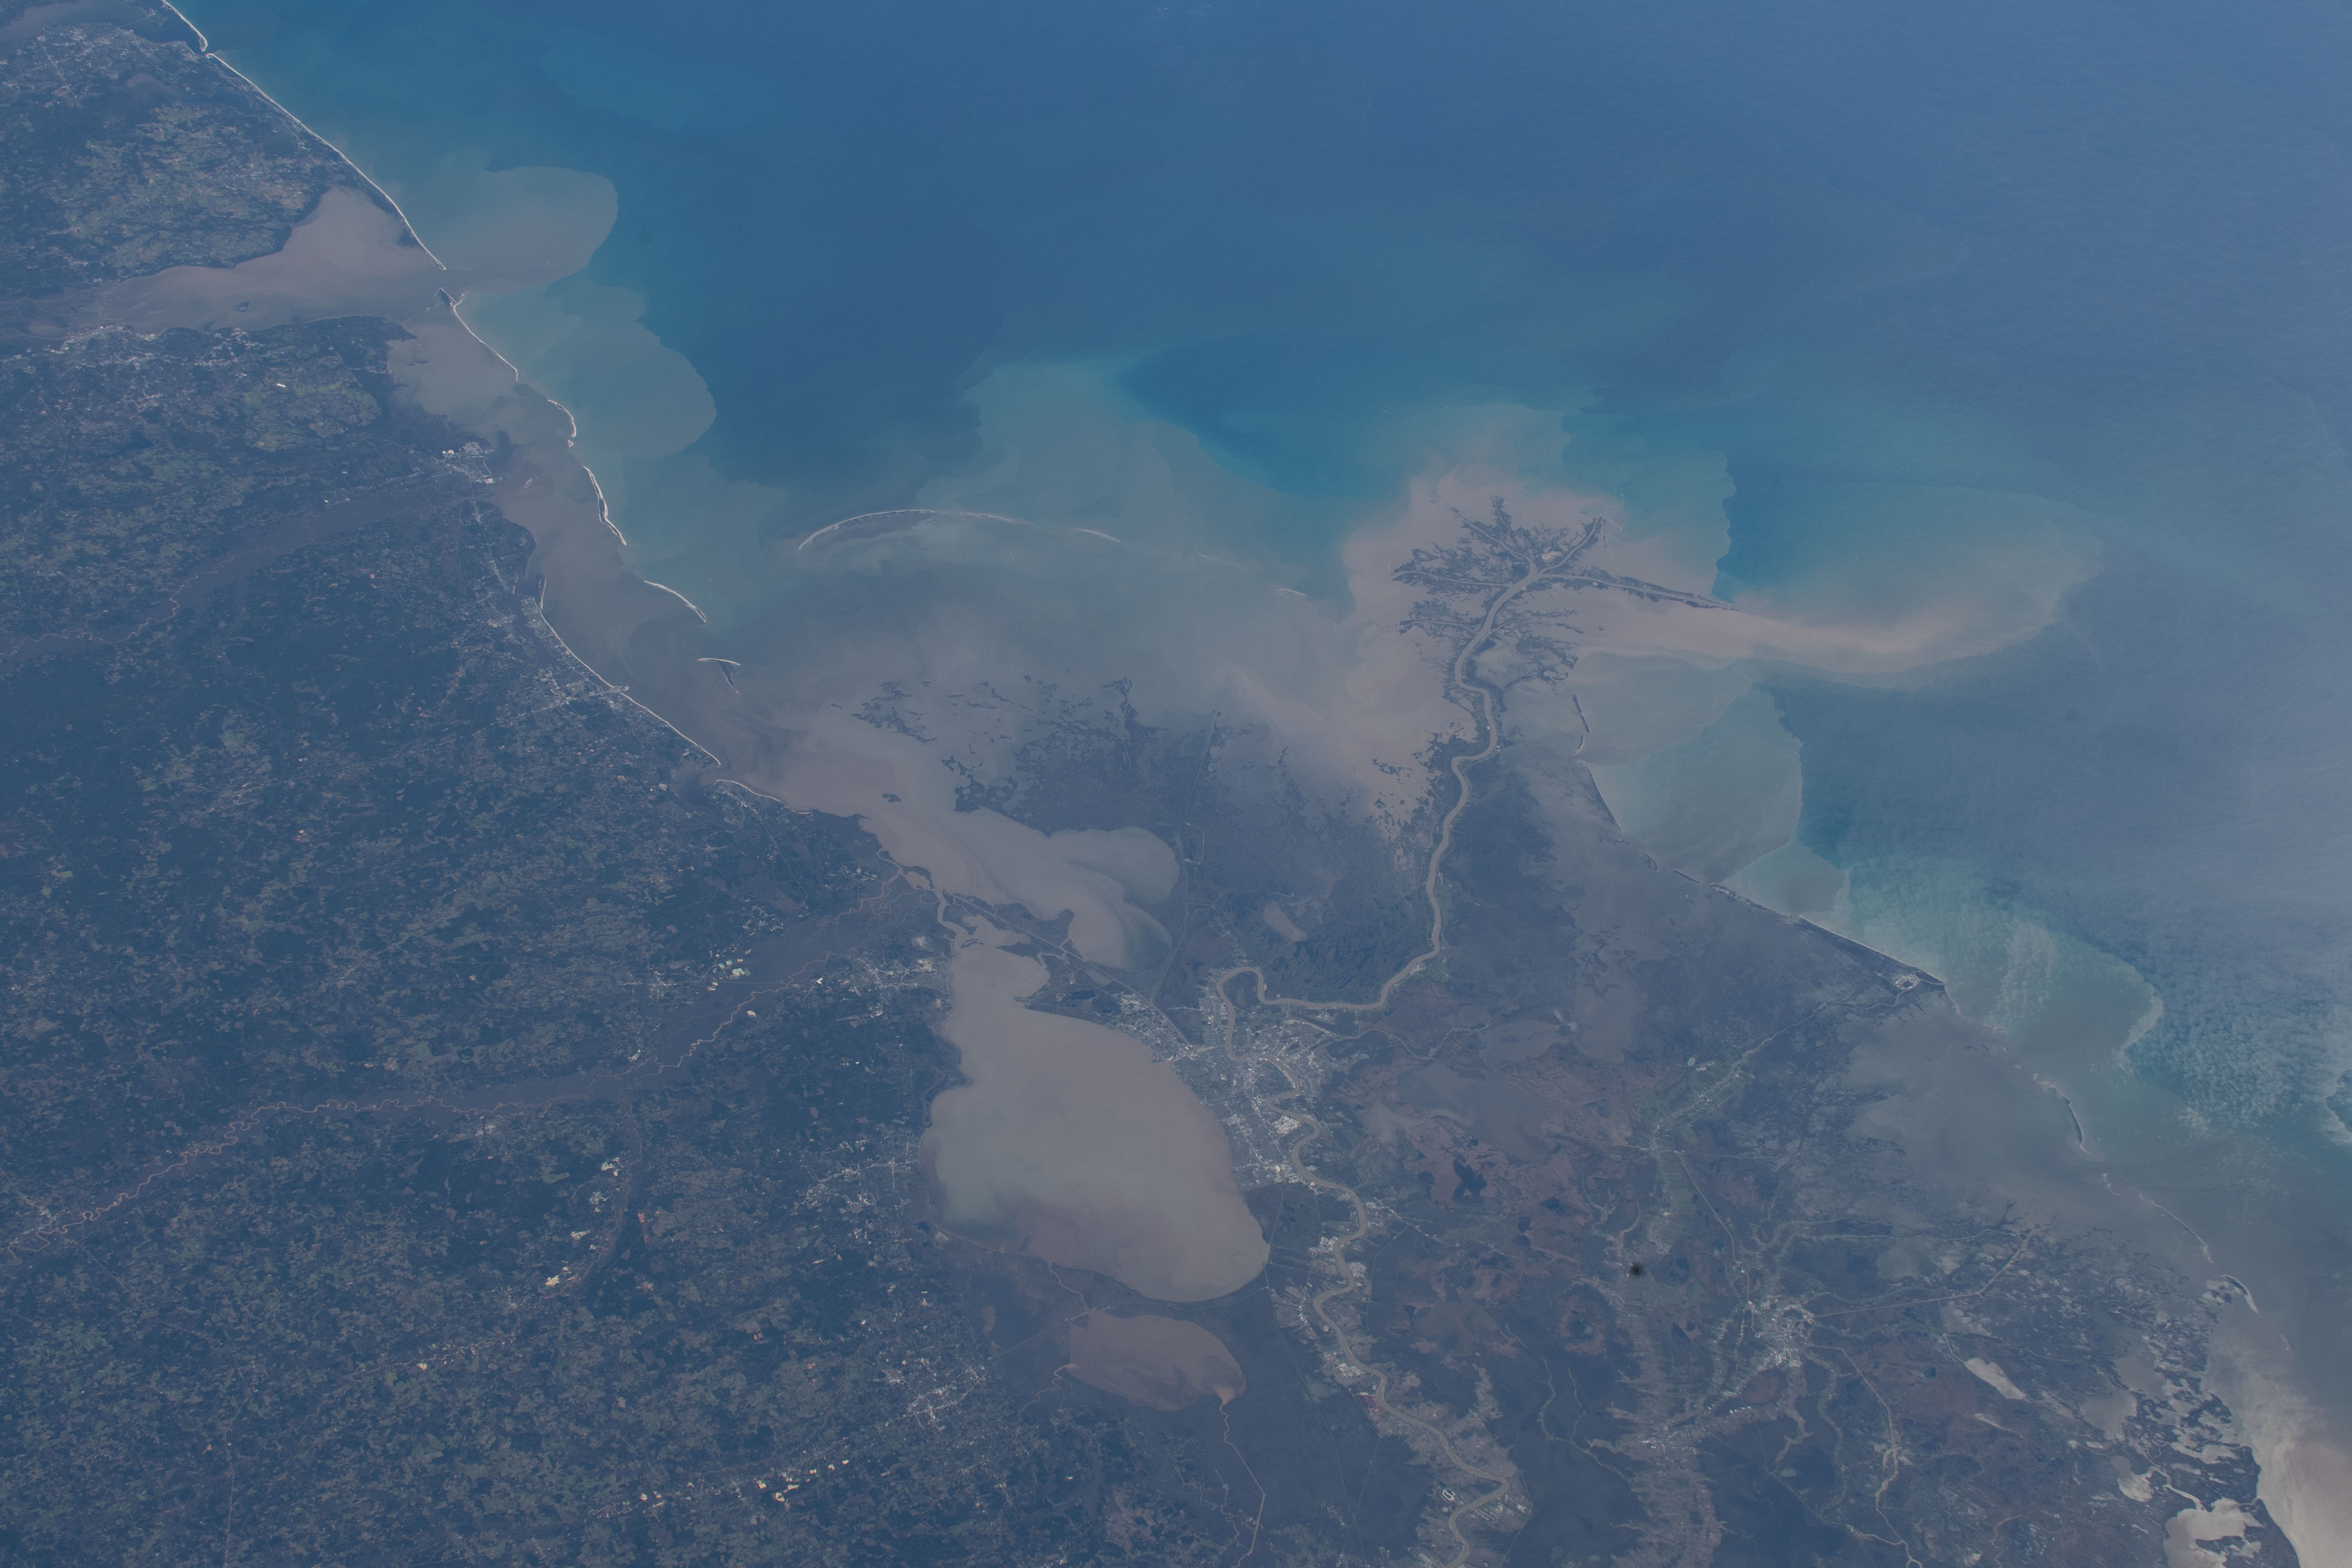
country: USA-LOUISIANA
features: NEW ORLEANS, BATON ROUGE, LAKE PONTCHARTRAIN, GULFPORT, GULF OF MEXICO, CHANDELEUR SOUND, MOBILE, PENSACOLA, PANAMA CITY, TALLAHASSEE
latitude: 30.0
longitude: -89.5
